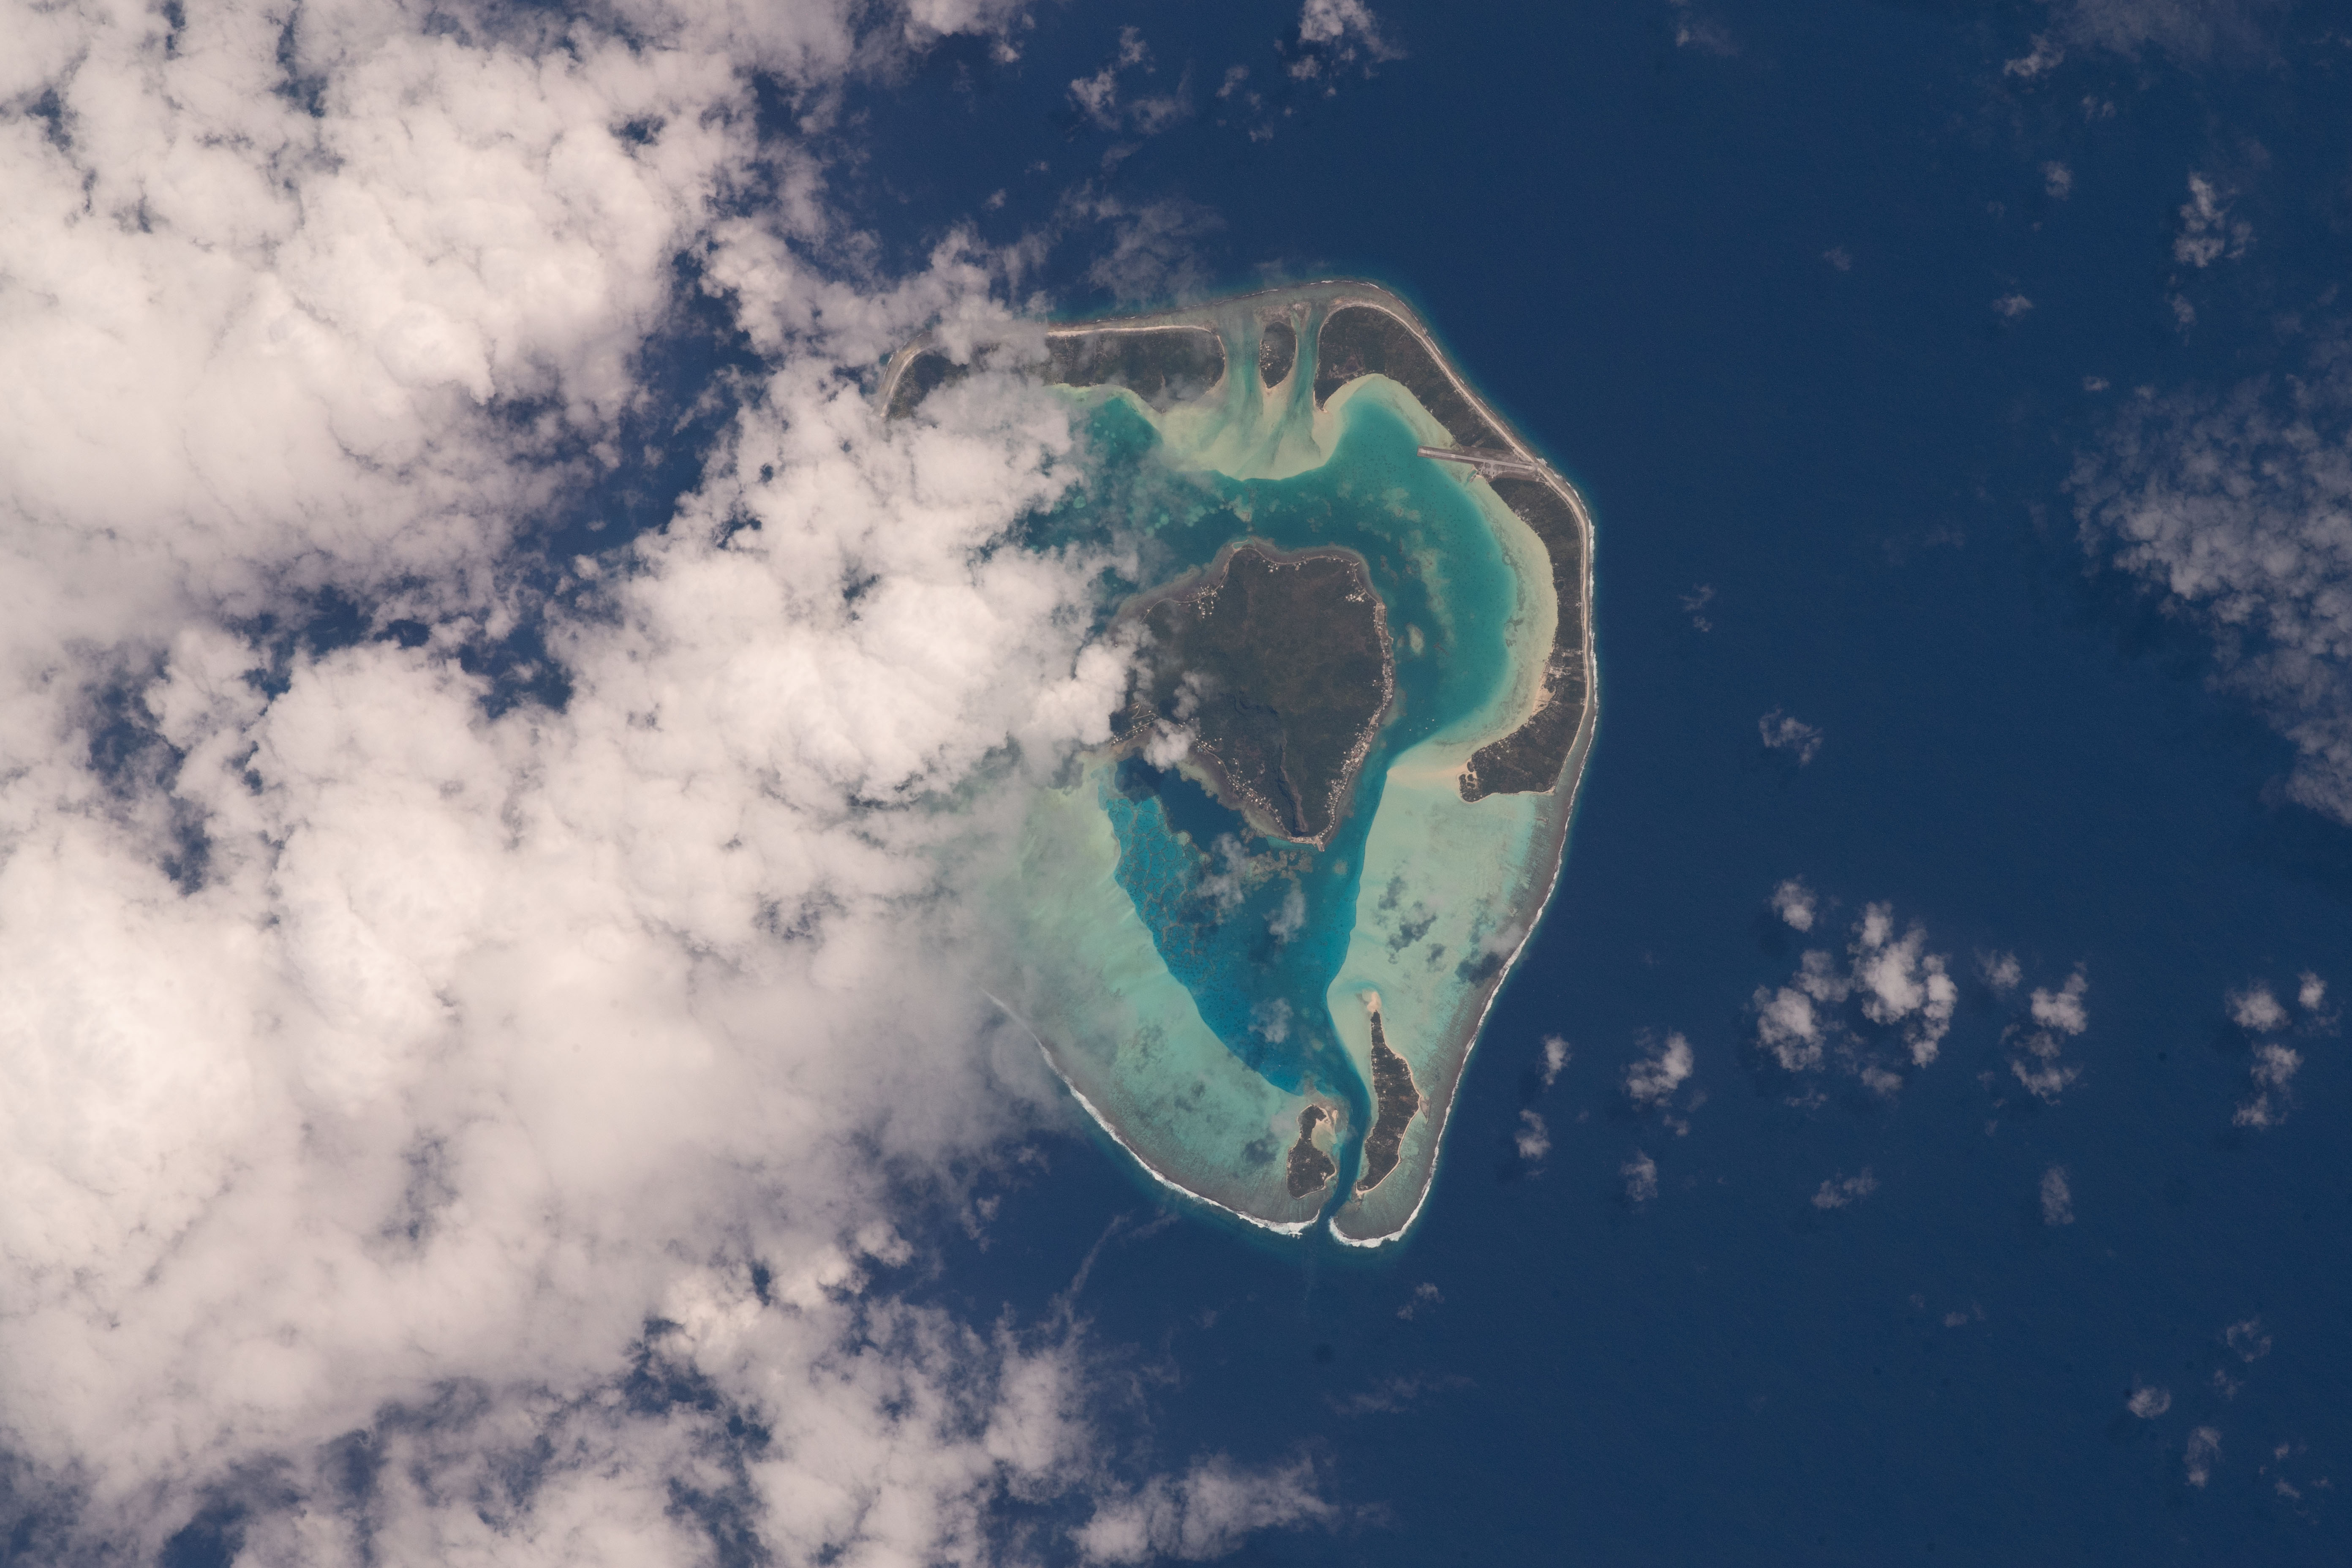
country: SOCIETY ISLANDS
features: MAUPITI AIRPORT, TEREI'A BEACH
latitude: -16.4
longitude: -152.3
